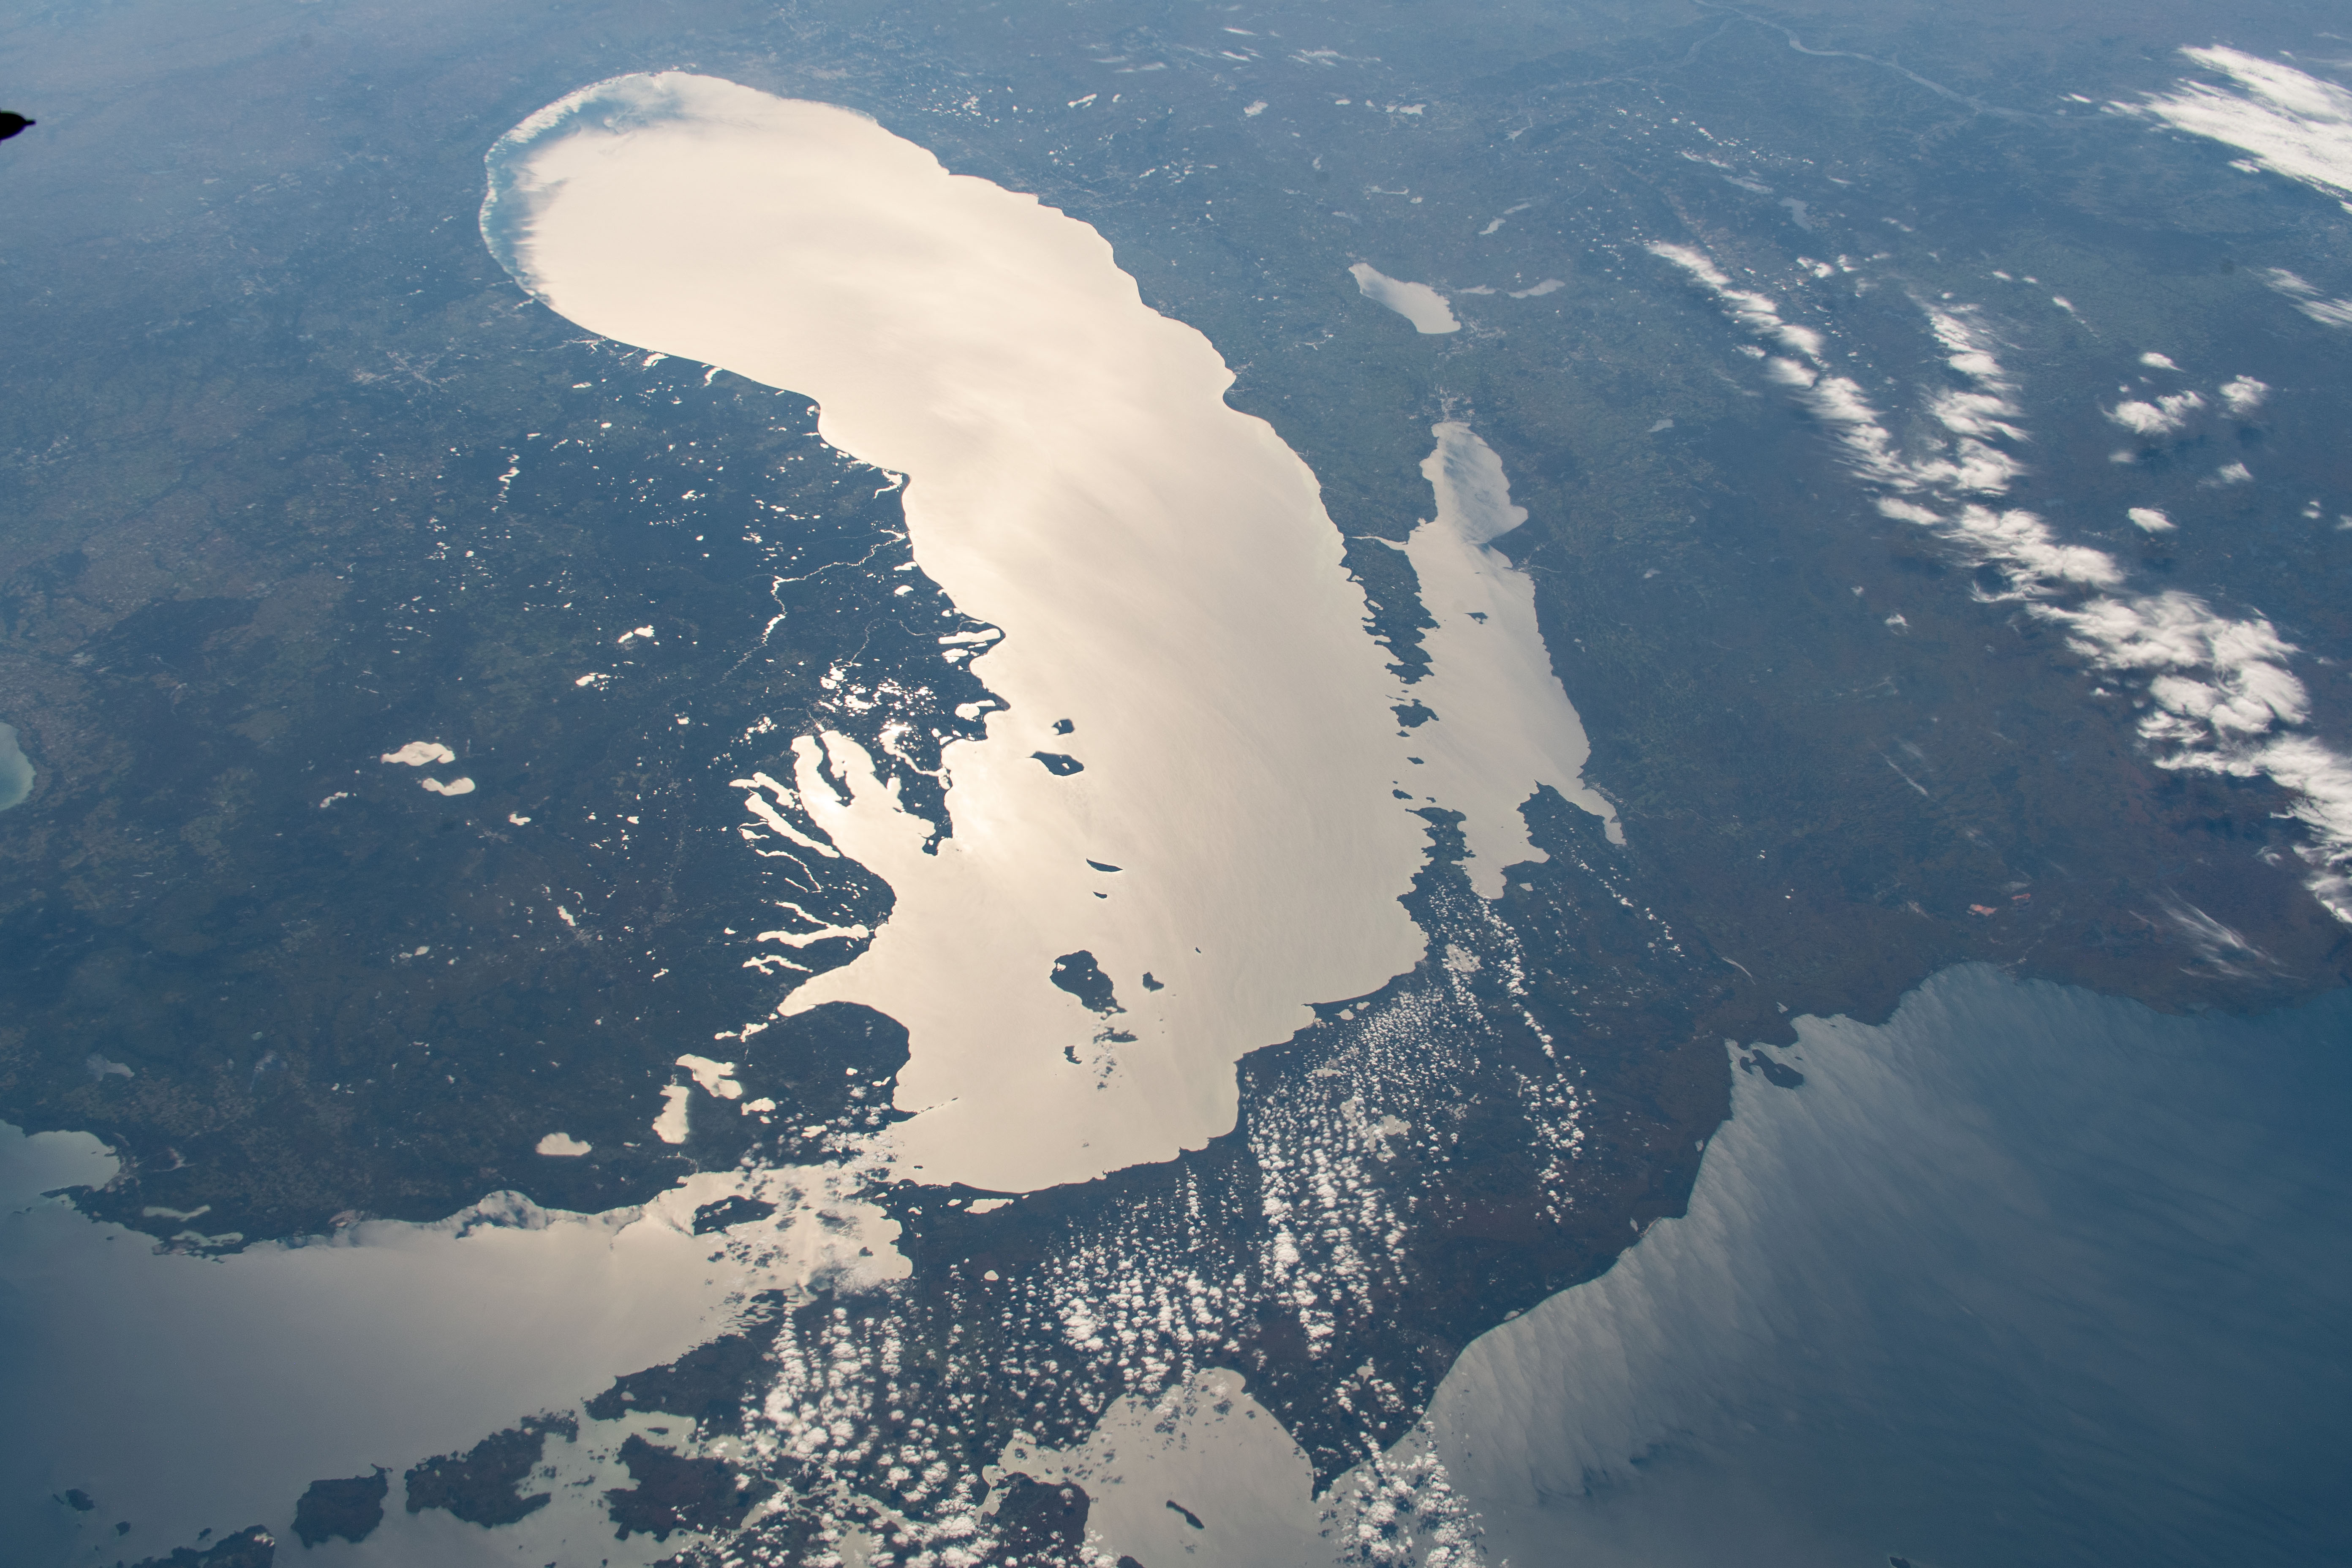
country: USA-WISCONSIN
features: LAKE MICHIGAN, GREEN BAY, LAKE HURON, LAKE SUPERIOR
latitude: 45.0
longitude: -86.5
